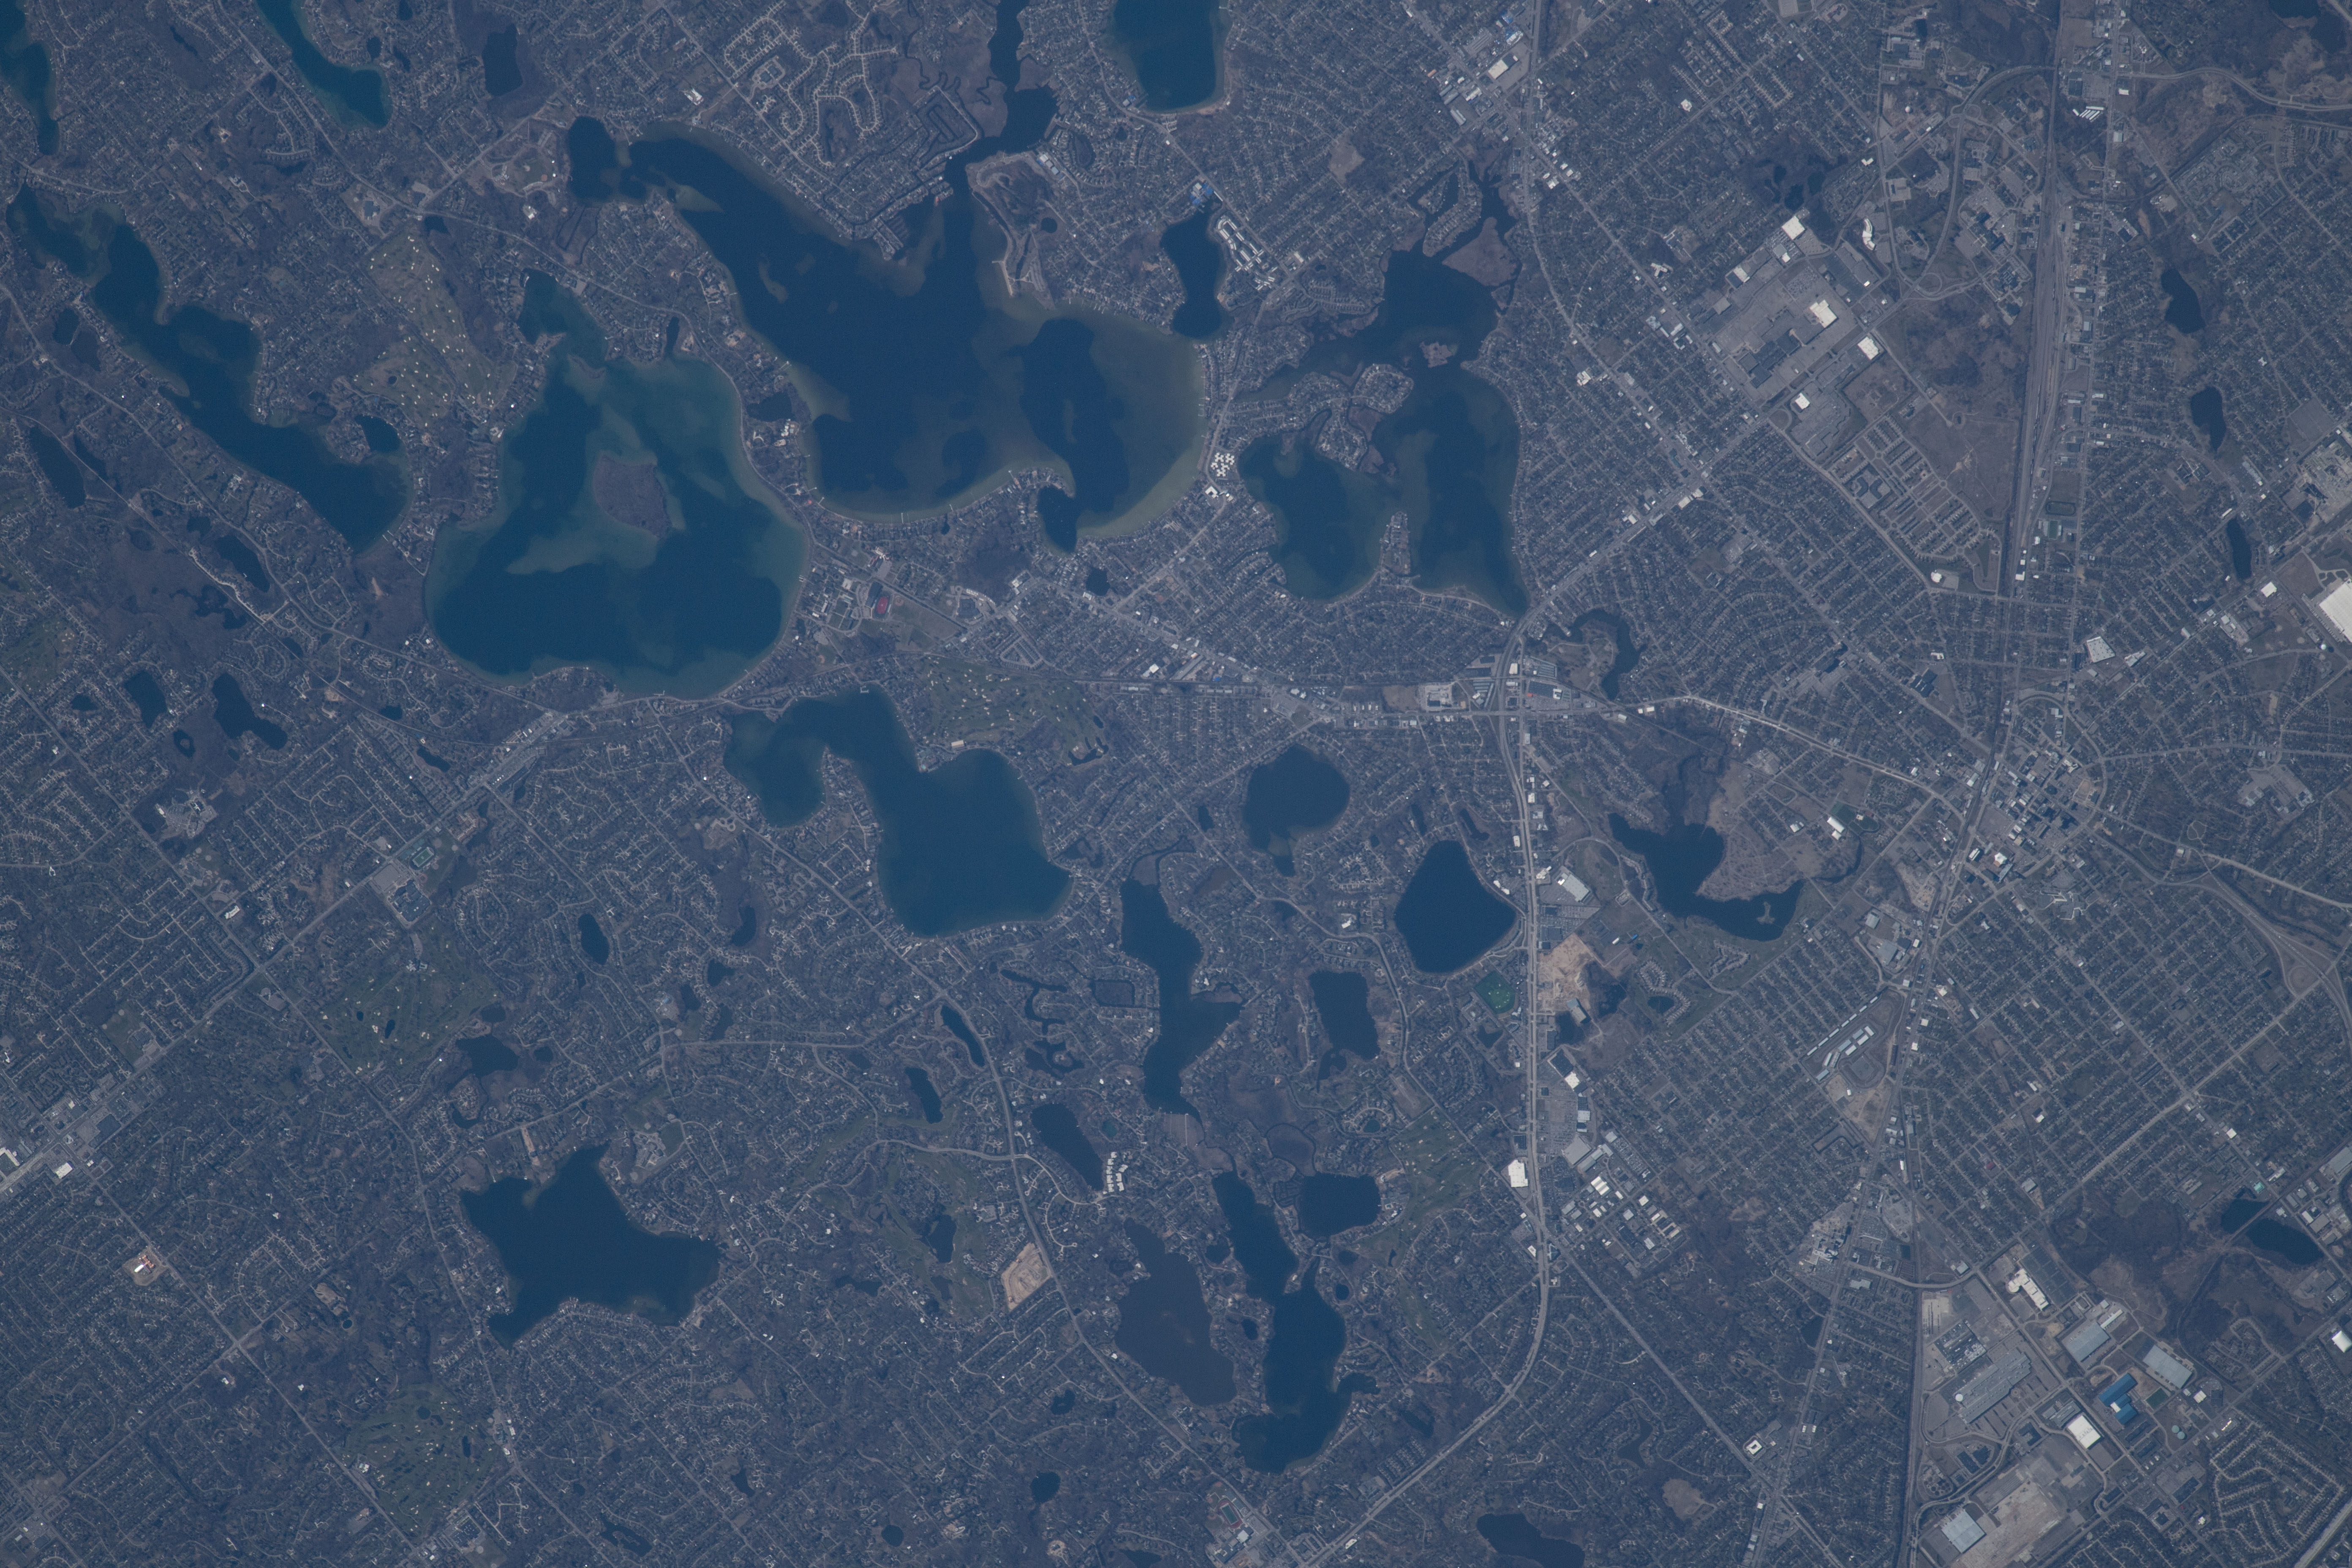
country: USA-MICHIGAN
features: PINE LAKE, KEEGO HARBOR, HAMMOND LAKE
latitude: 42.6
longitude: -83.3
